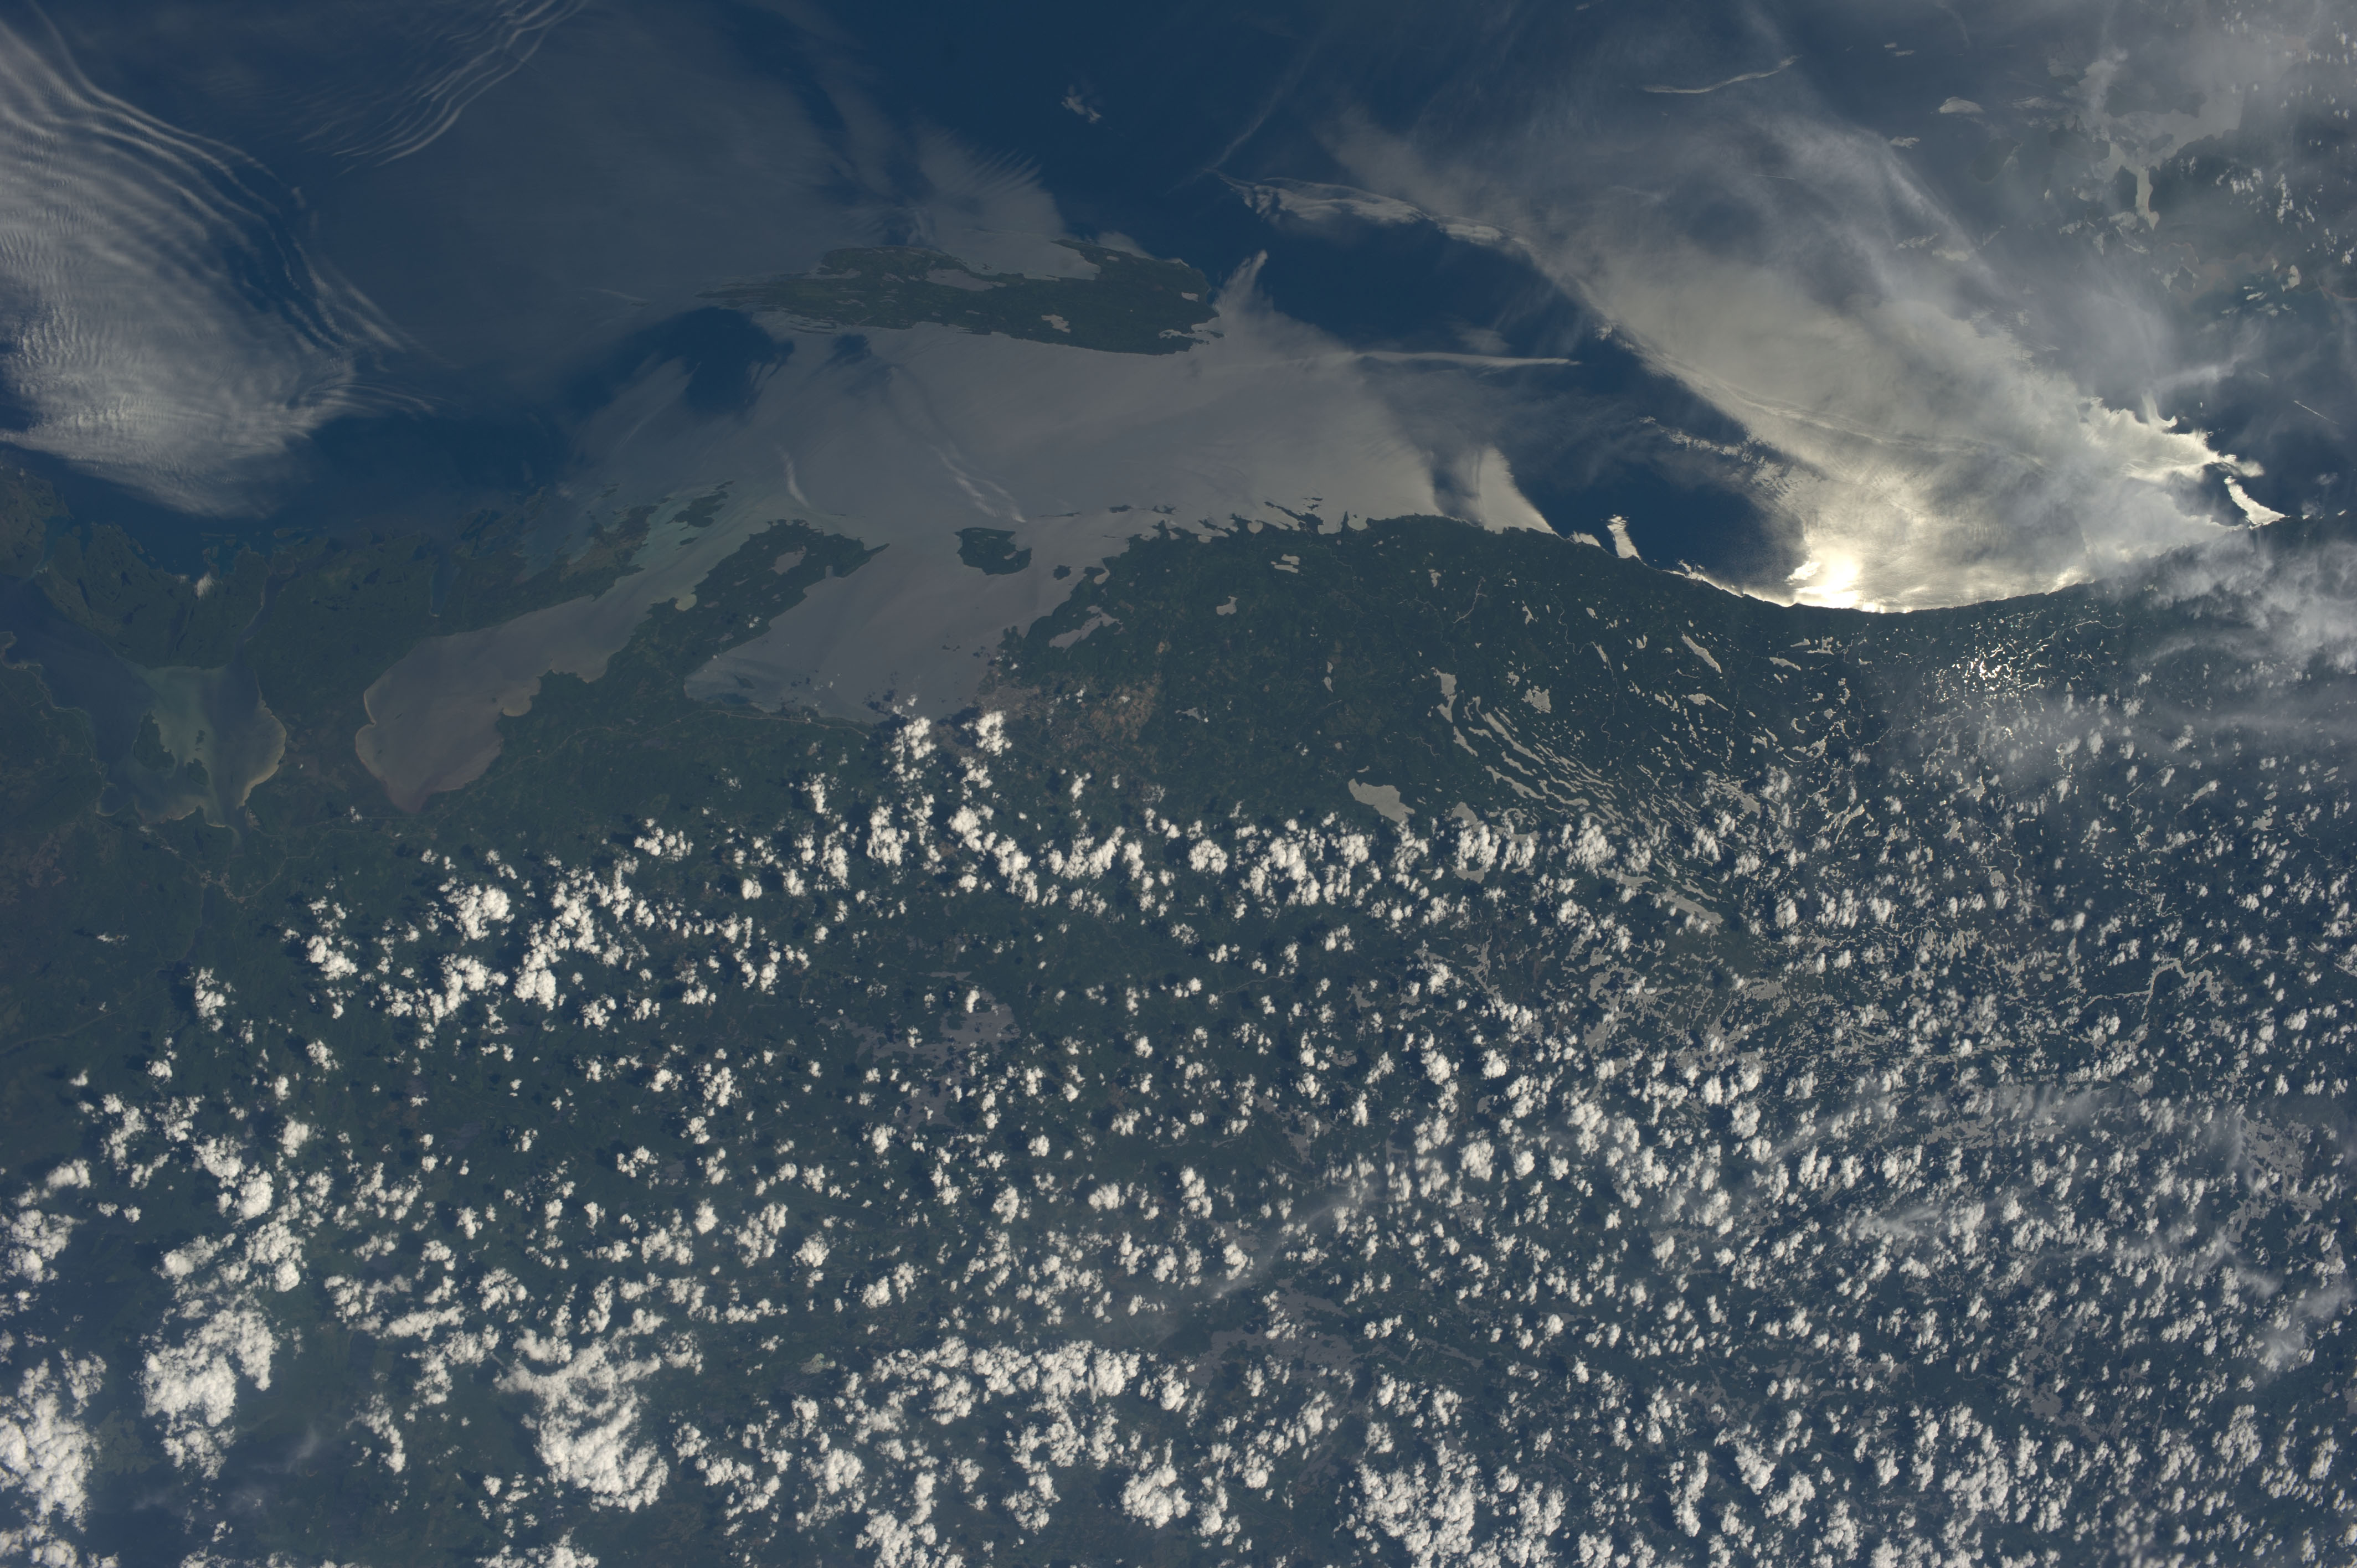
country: CANADA-O
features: ONTARIO,LAKE SUPERIOR,ONTARIO CANADA,THUNDER BAY,PIE ISLAND,ISLE ROYALE NATIONAL PARK,VERT ISLAND,ST IGNACE ISLAND
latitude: 48.5
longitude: -89.5
